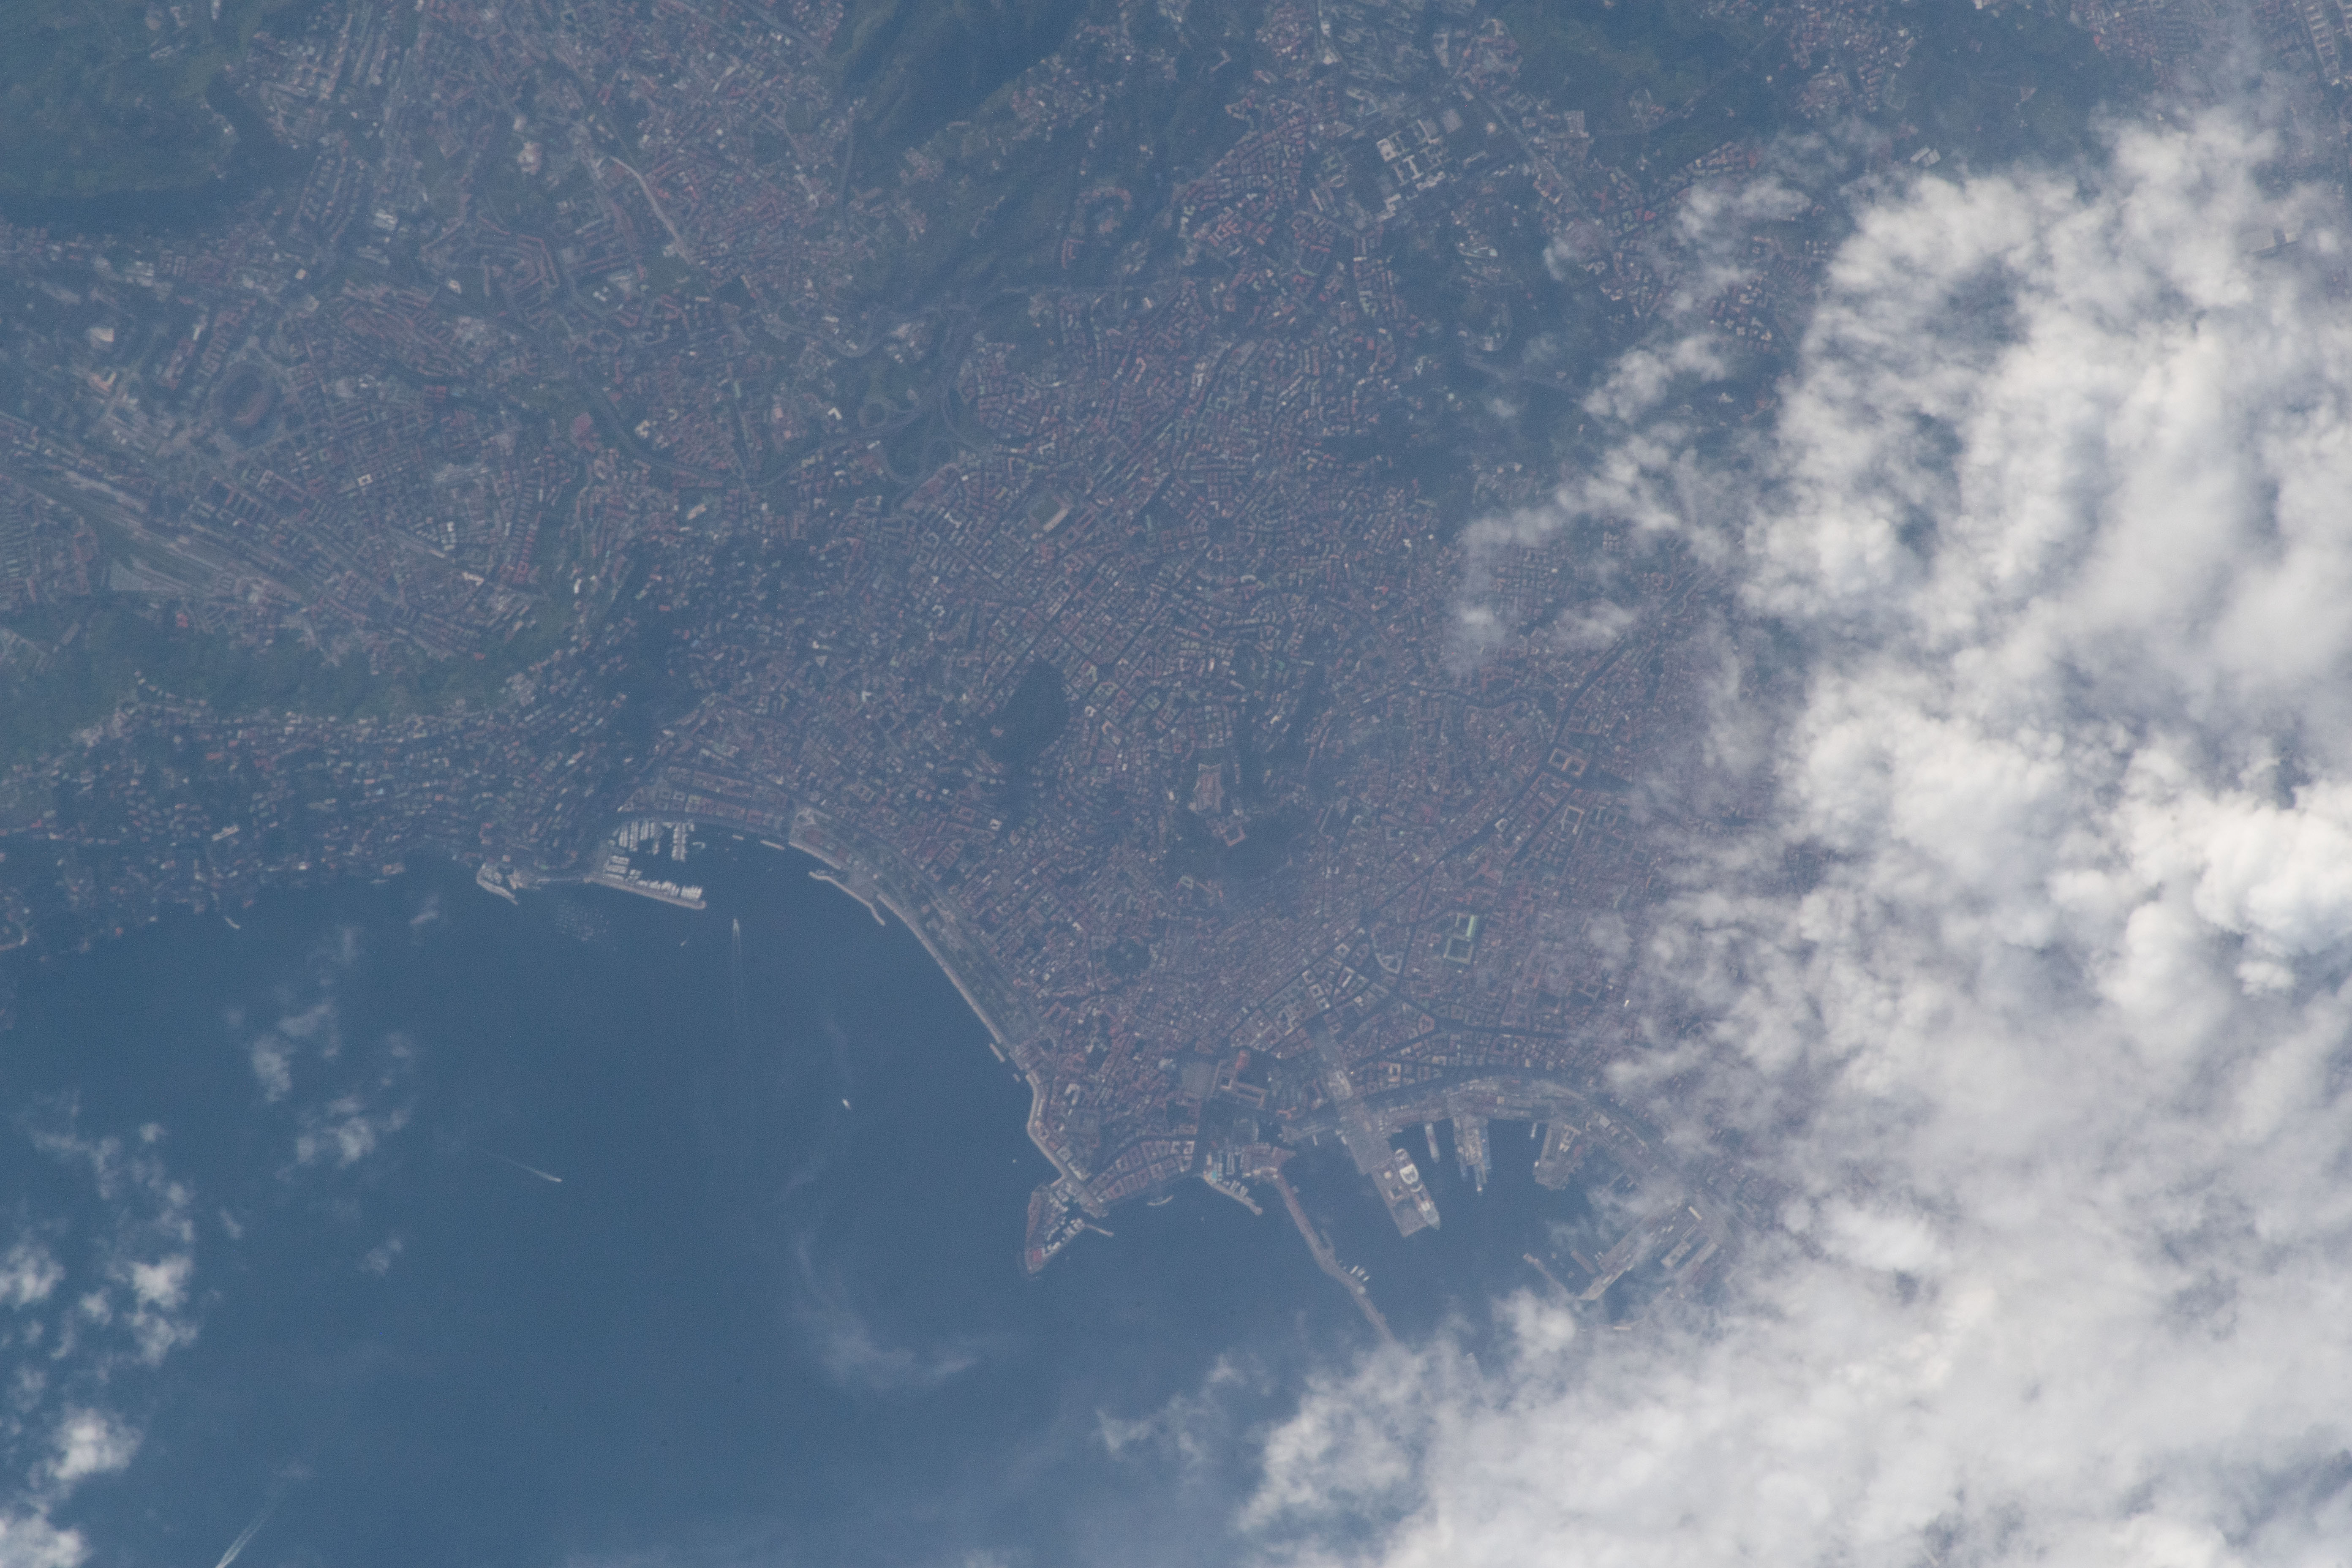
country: ITALY
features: NAPLES
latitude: 40.8
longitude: 14.2
